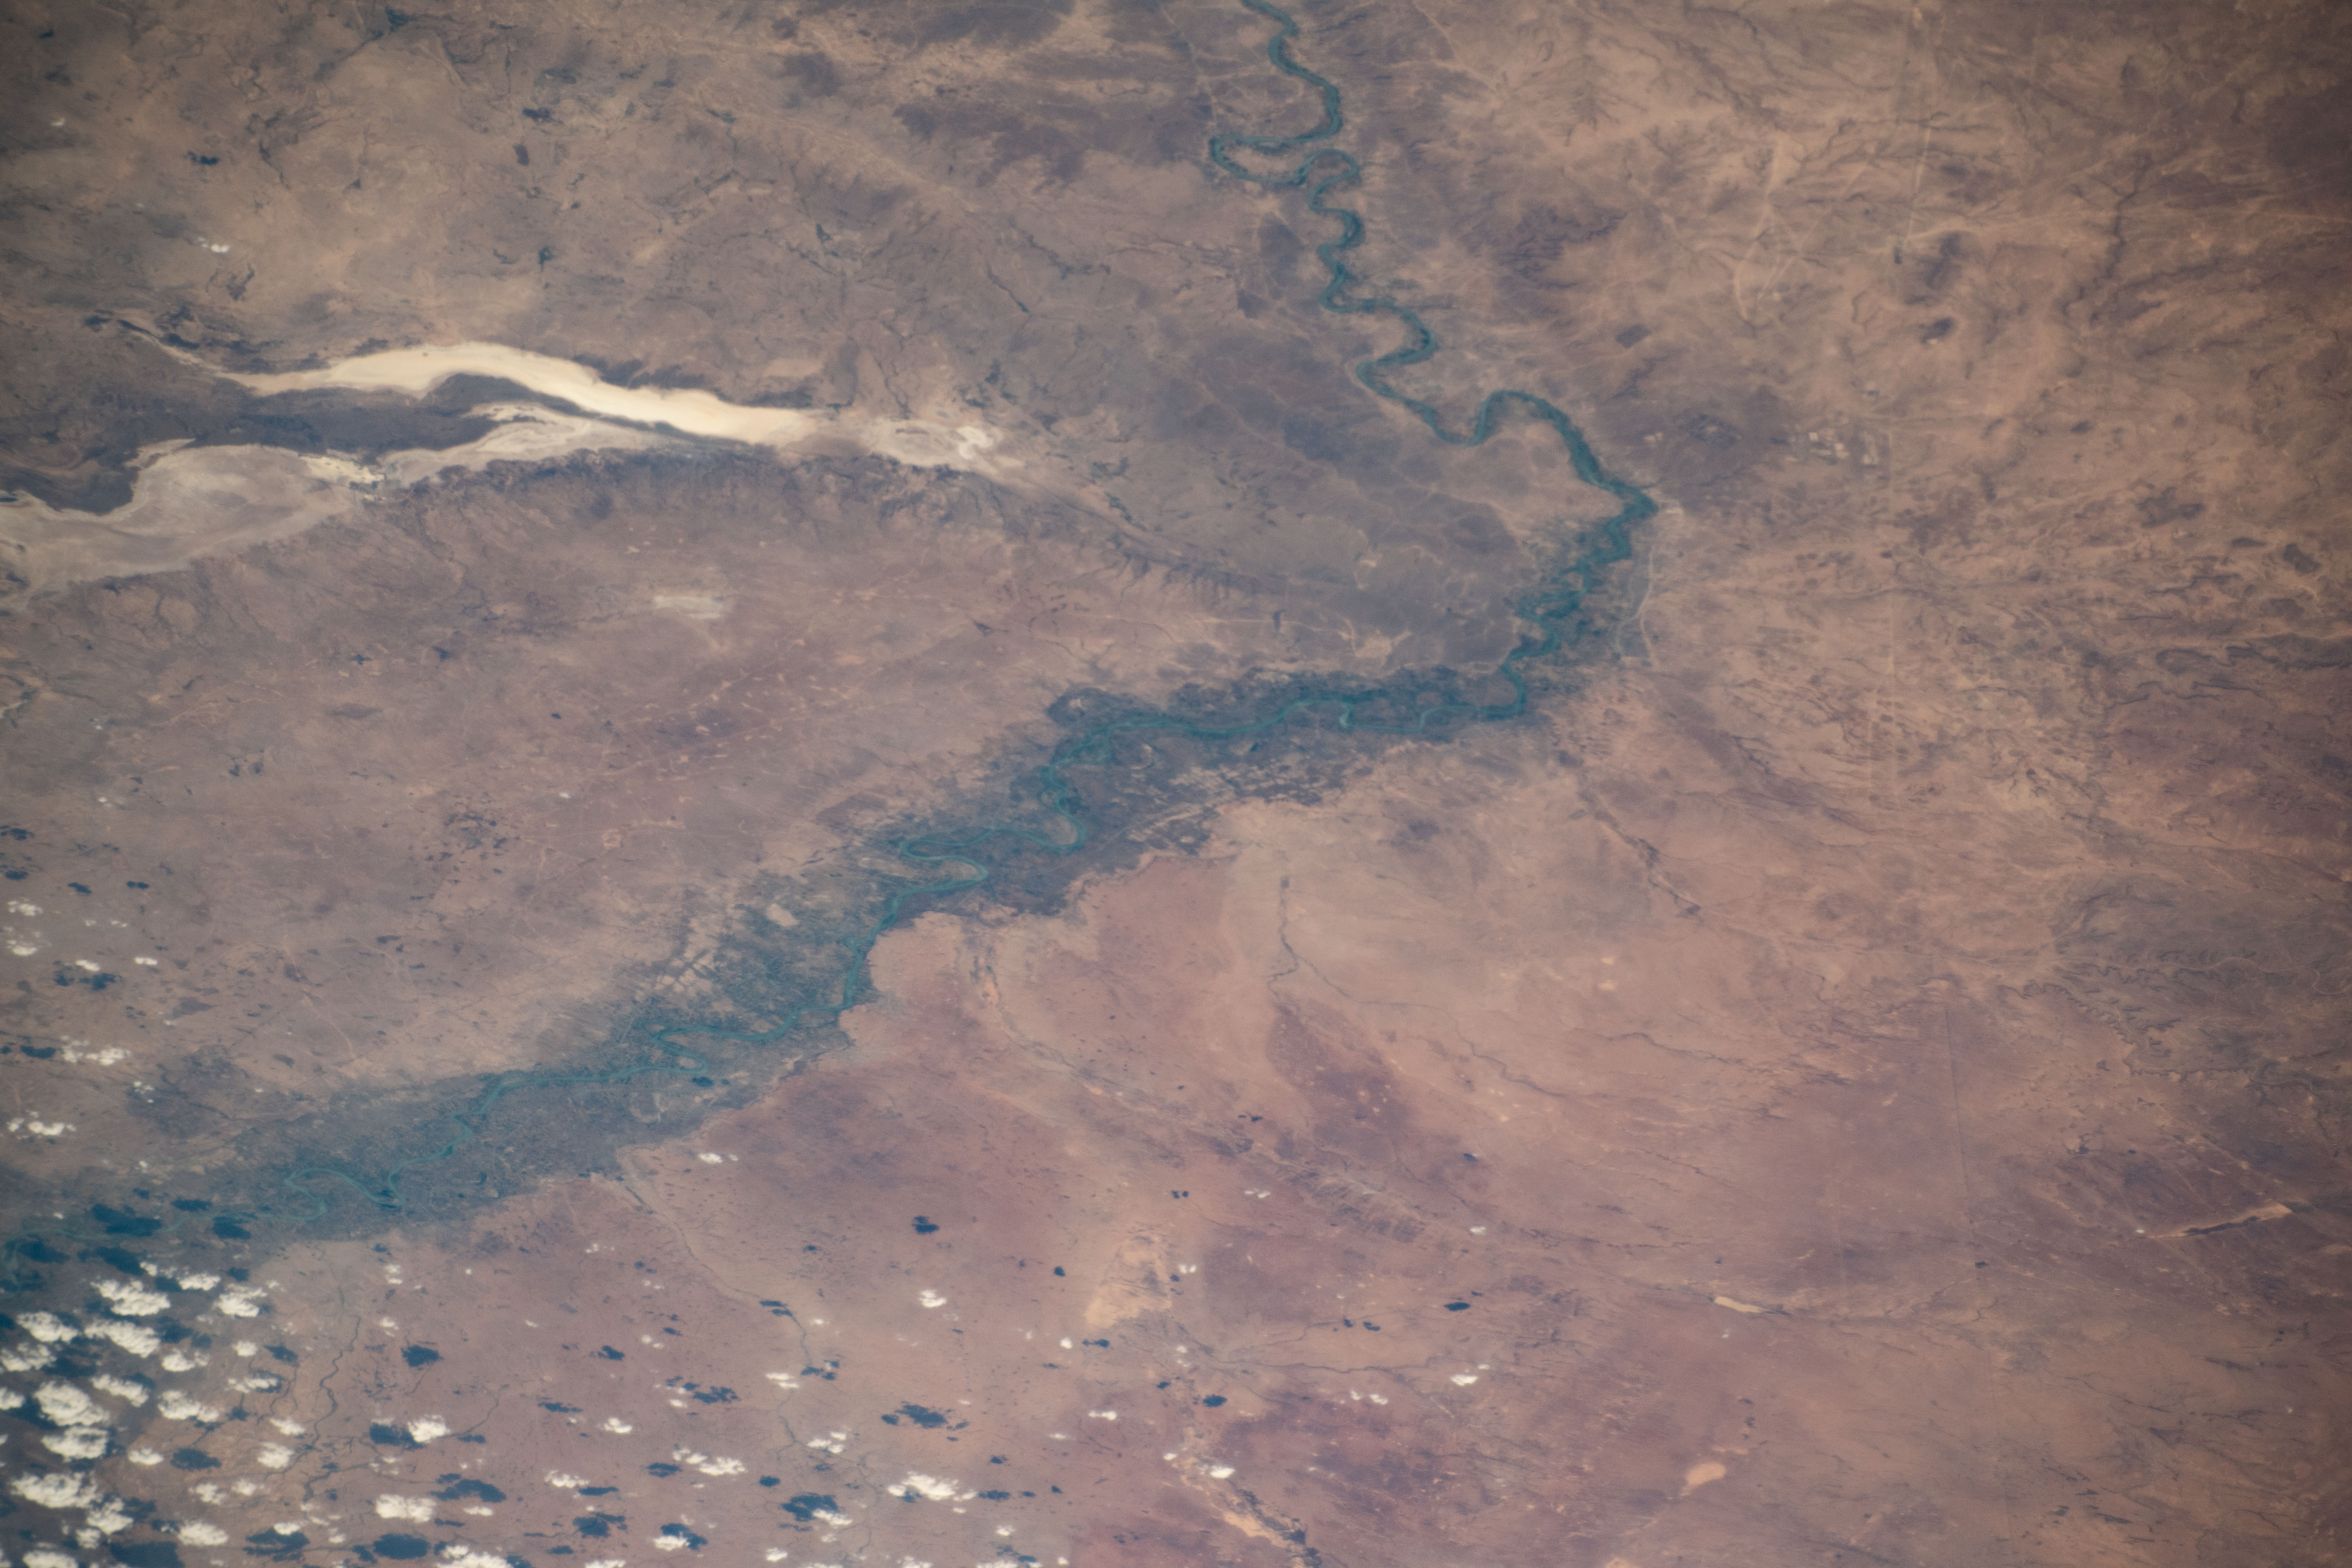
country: SYRIA
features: EUPHRATES, HAJIN, ASH SHA'FAH, AL BUKAMAL, AL JALAA
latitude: 34.6
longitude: 40.8
